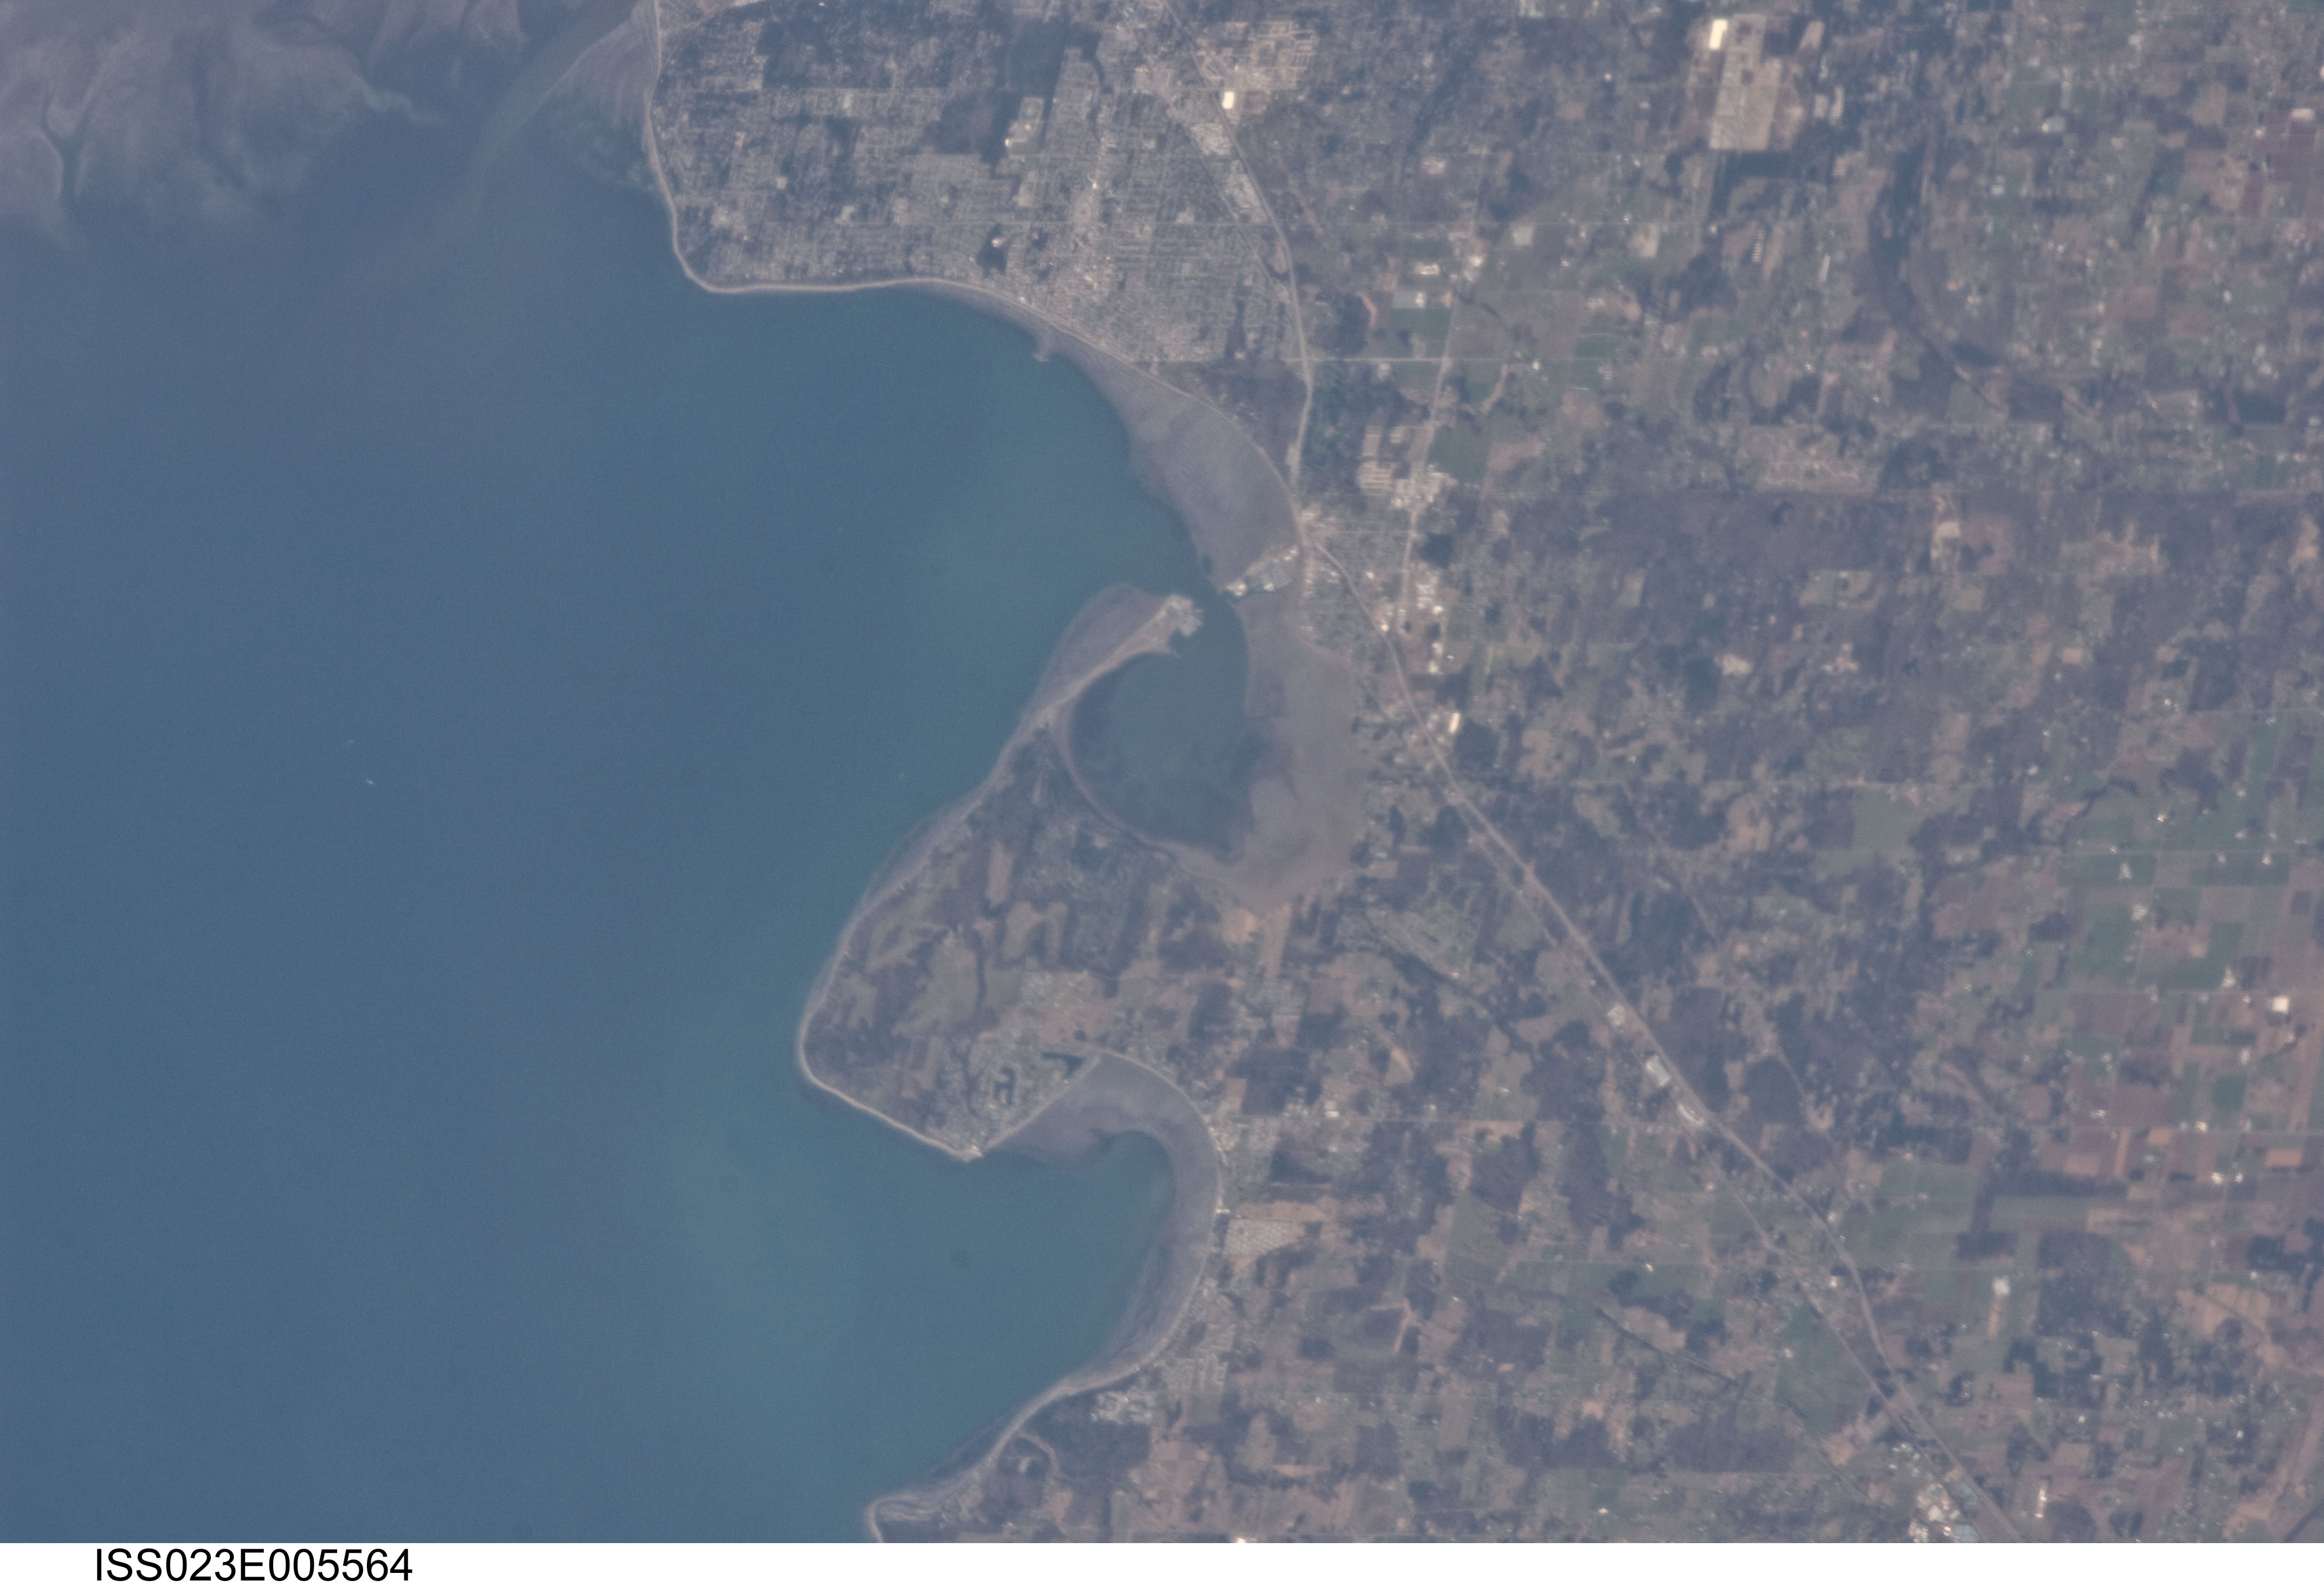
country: USA-WASHINGTON
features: BIRCH BAY, AEMIAHMOO BAY, DRAYTON HARBOR, BLAINE
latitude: 49.0
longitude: -122.8
